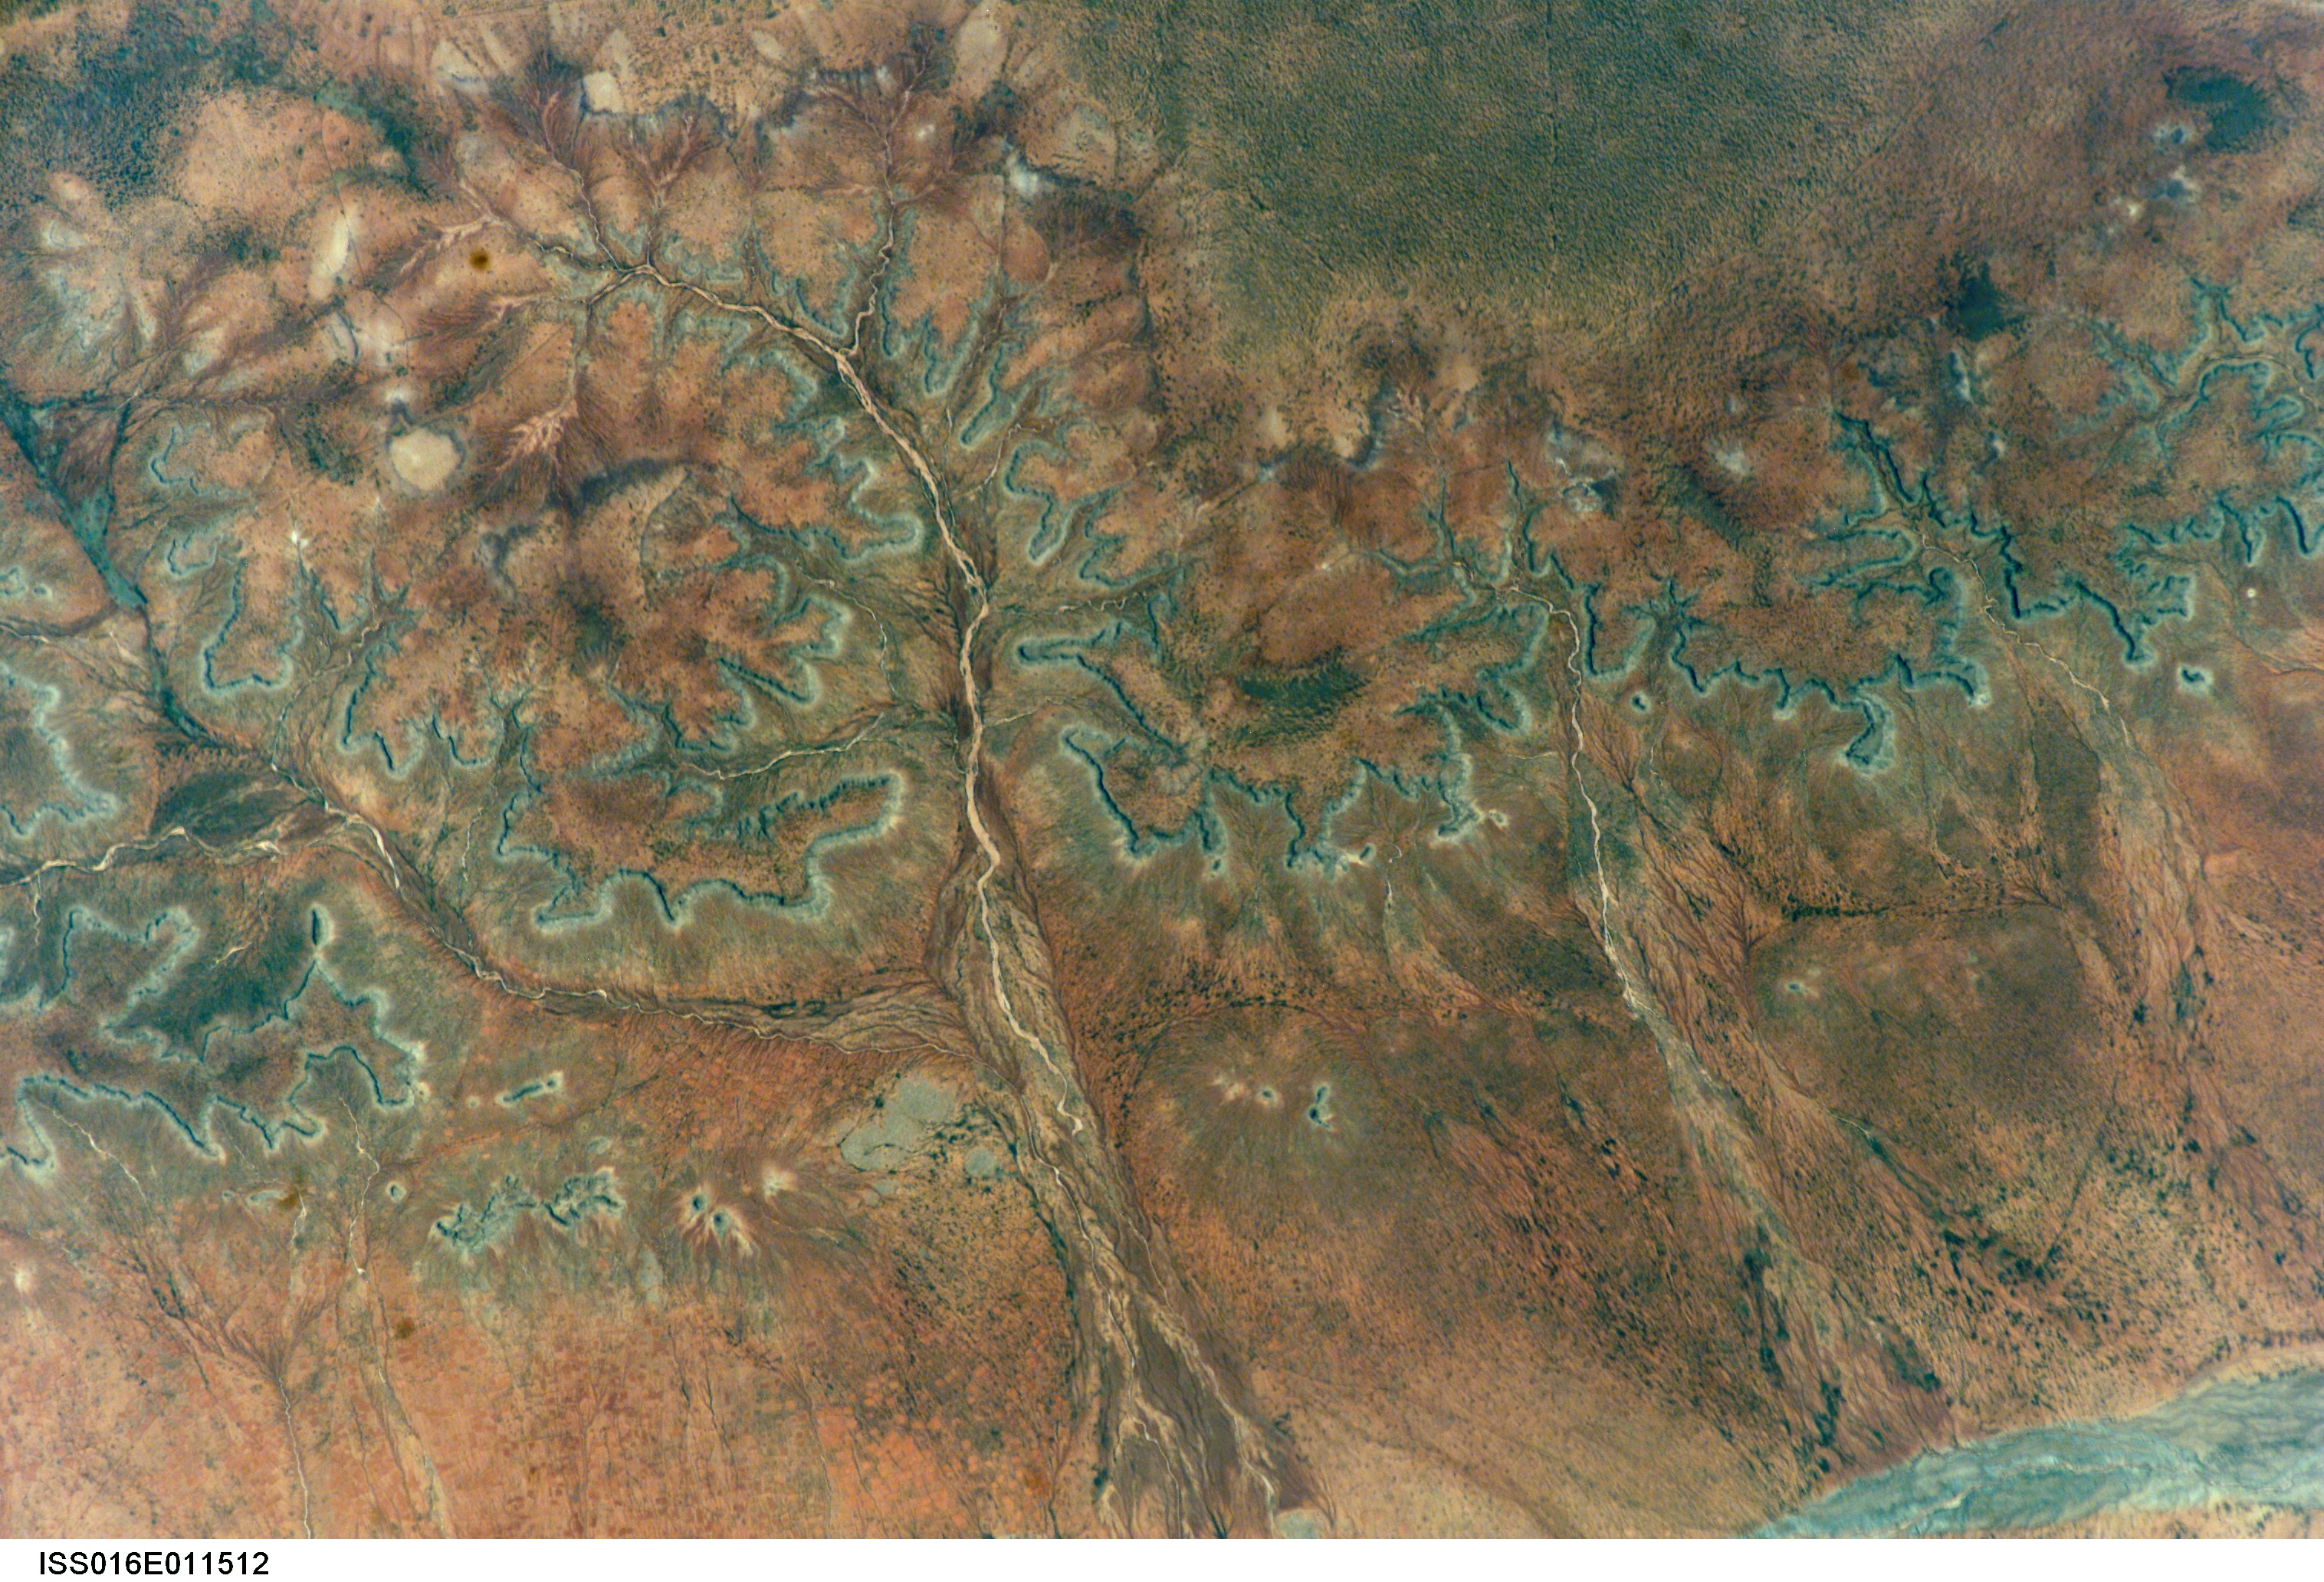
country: ETHIOPIA
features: DEGEH BUR AREA, JERER RIVER
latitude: 8.0
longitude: 44.0
